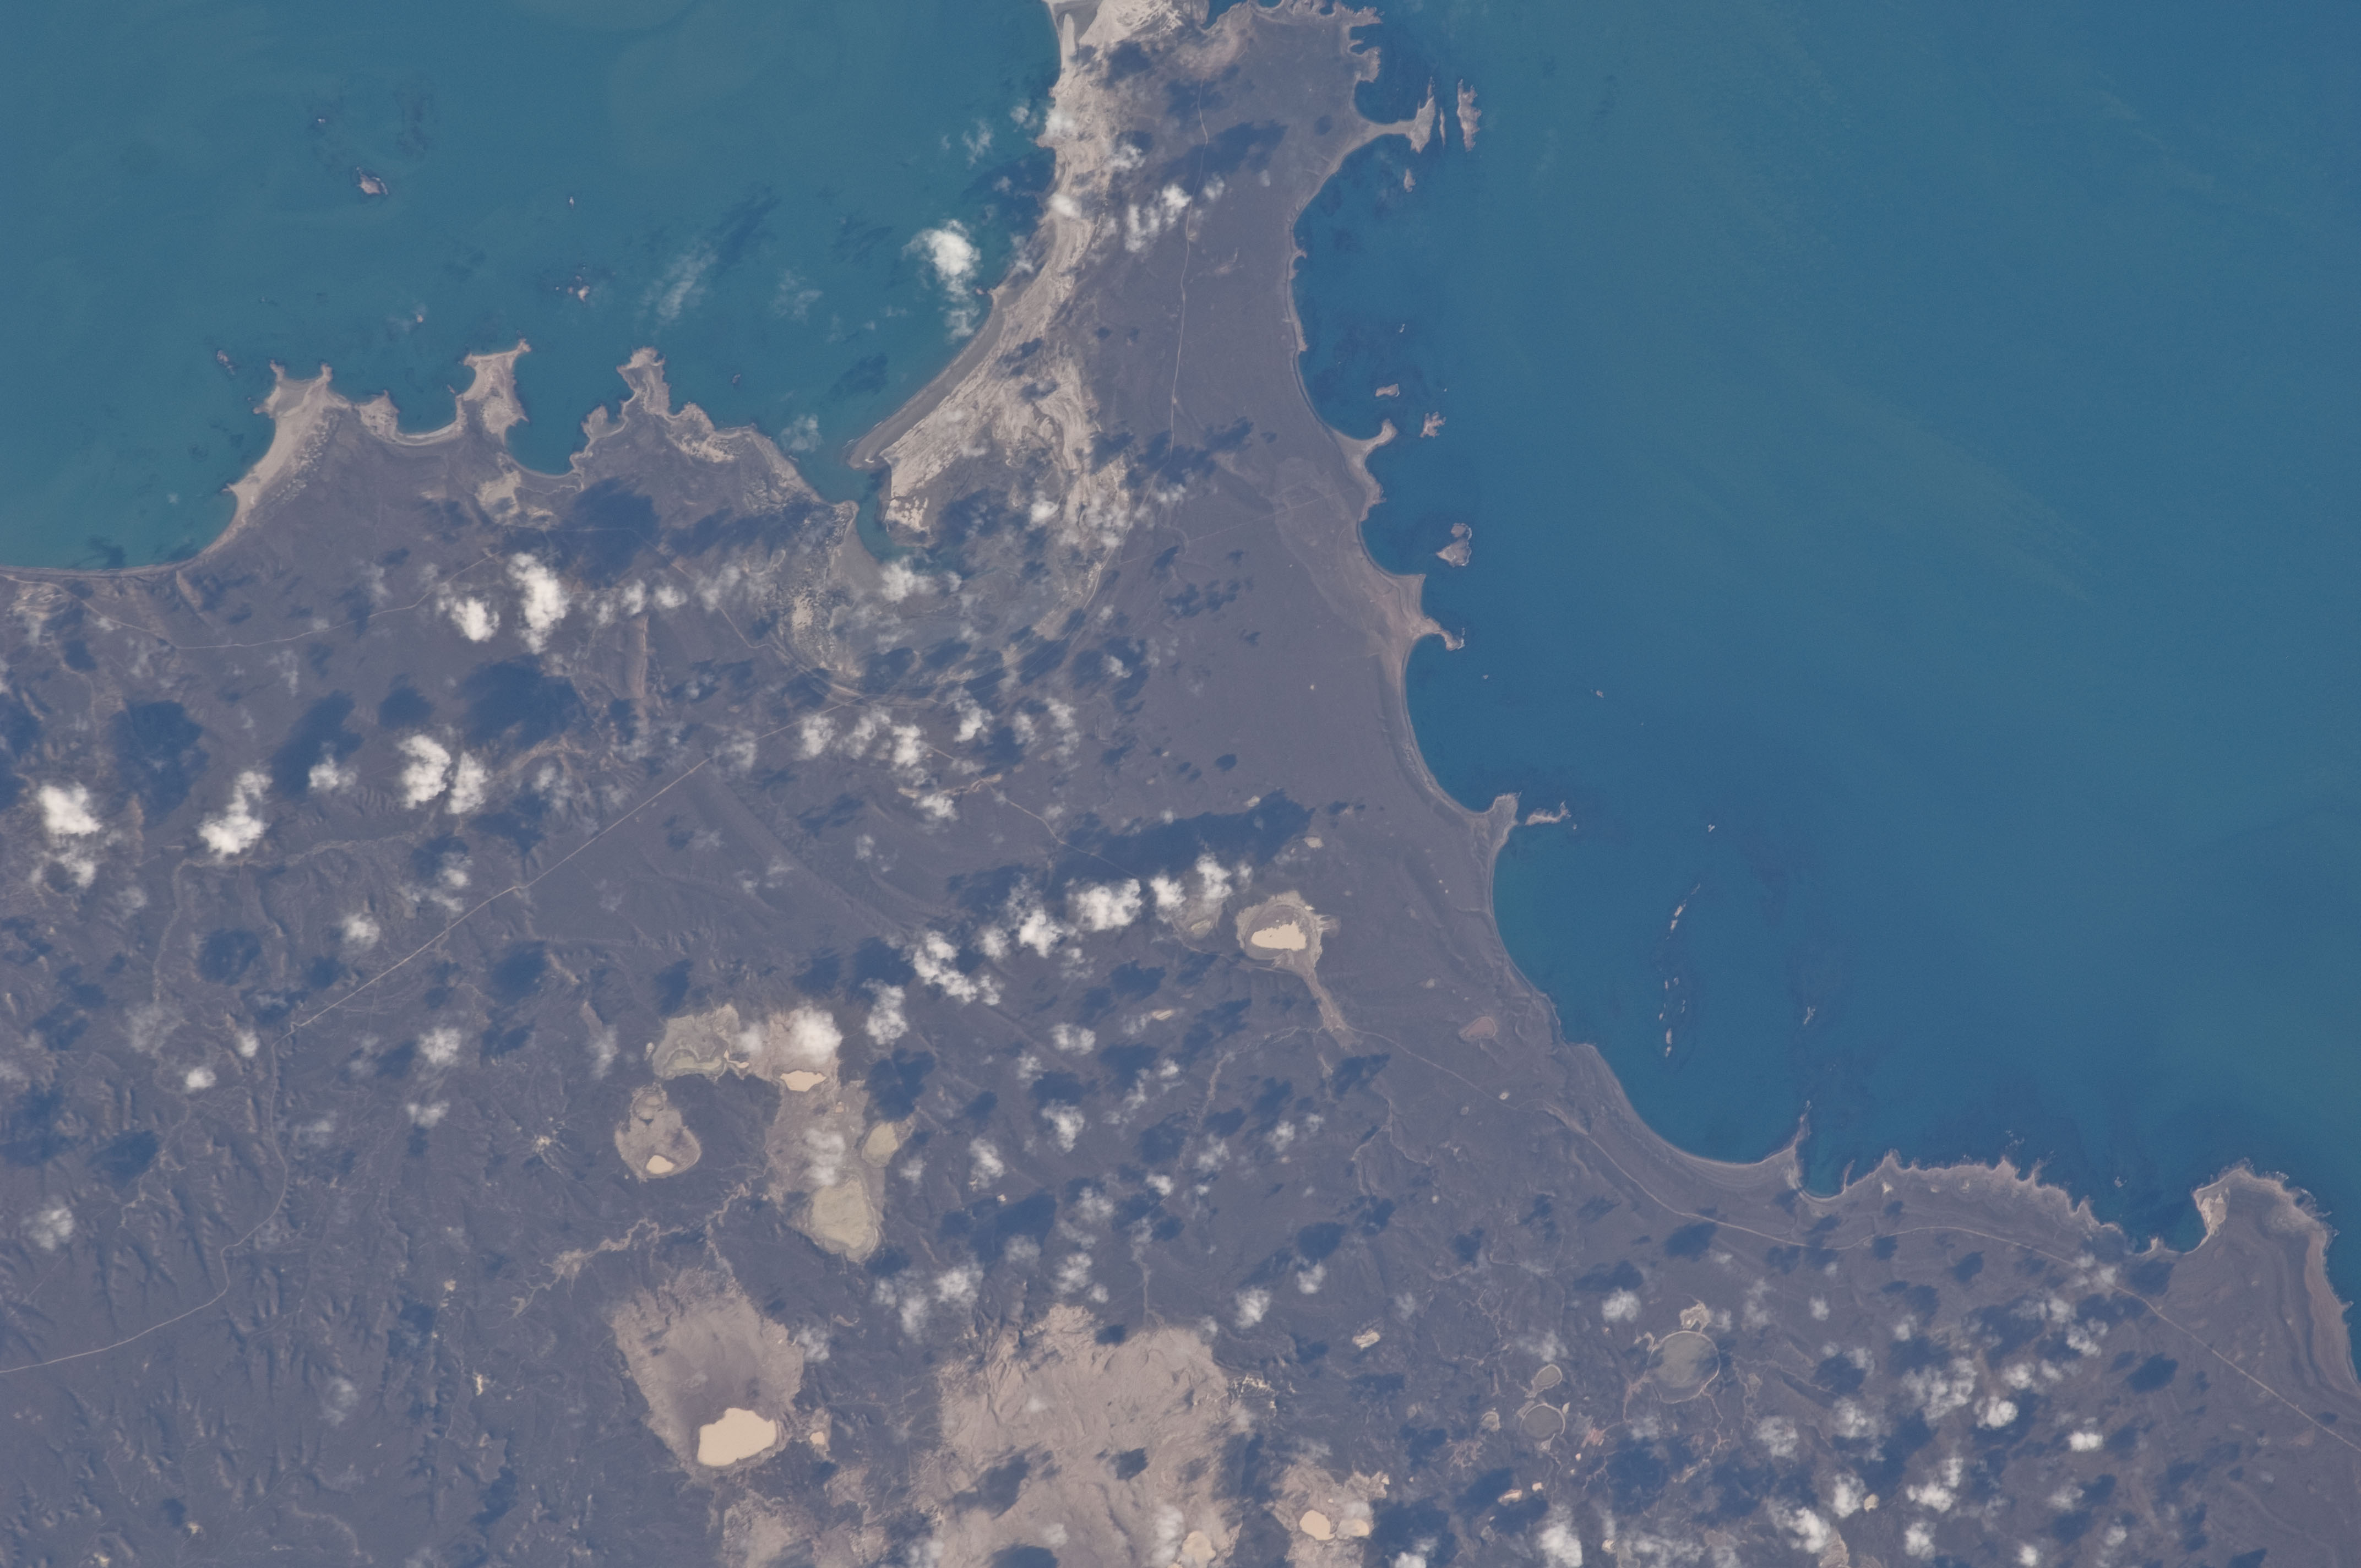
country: ARGENTINA
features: COASTLINE, PUNTA BUQUE, ROADS, DRY LAKES
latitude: -48.1
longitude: -66.1
